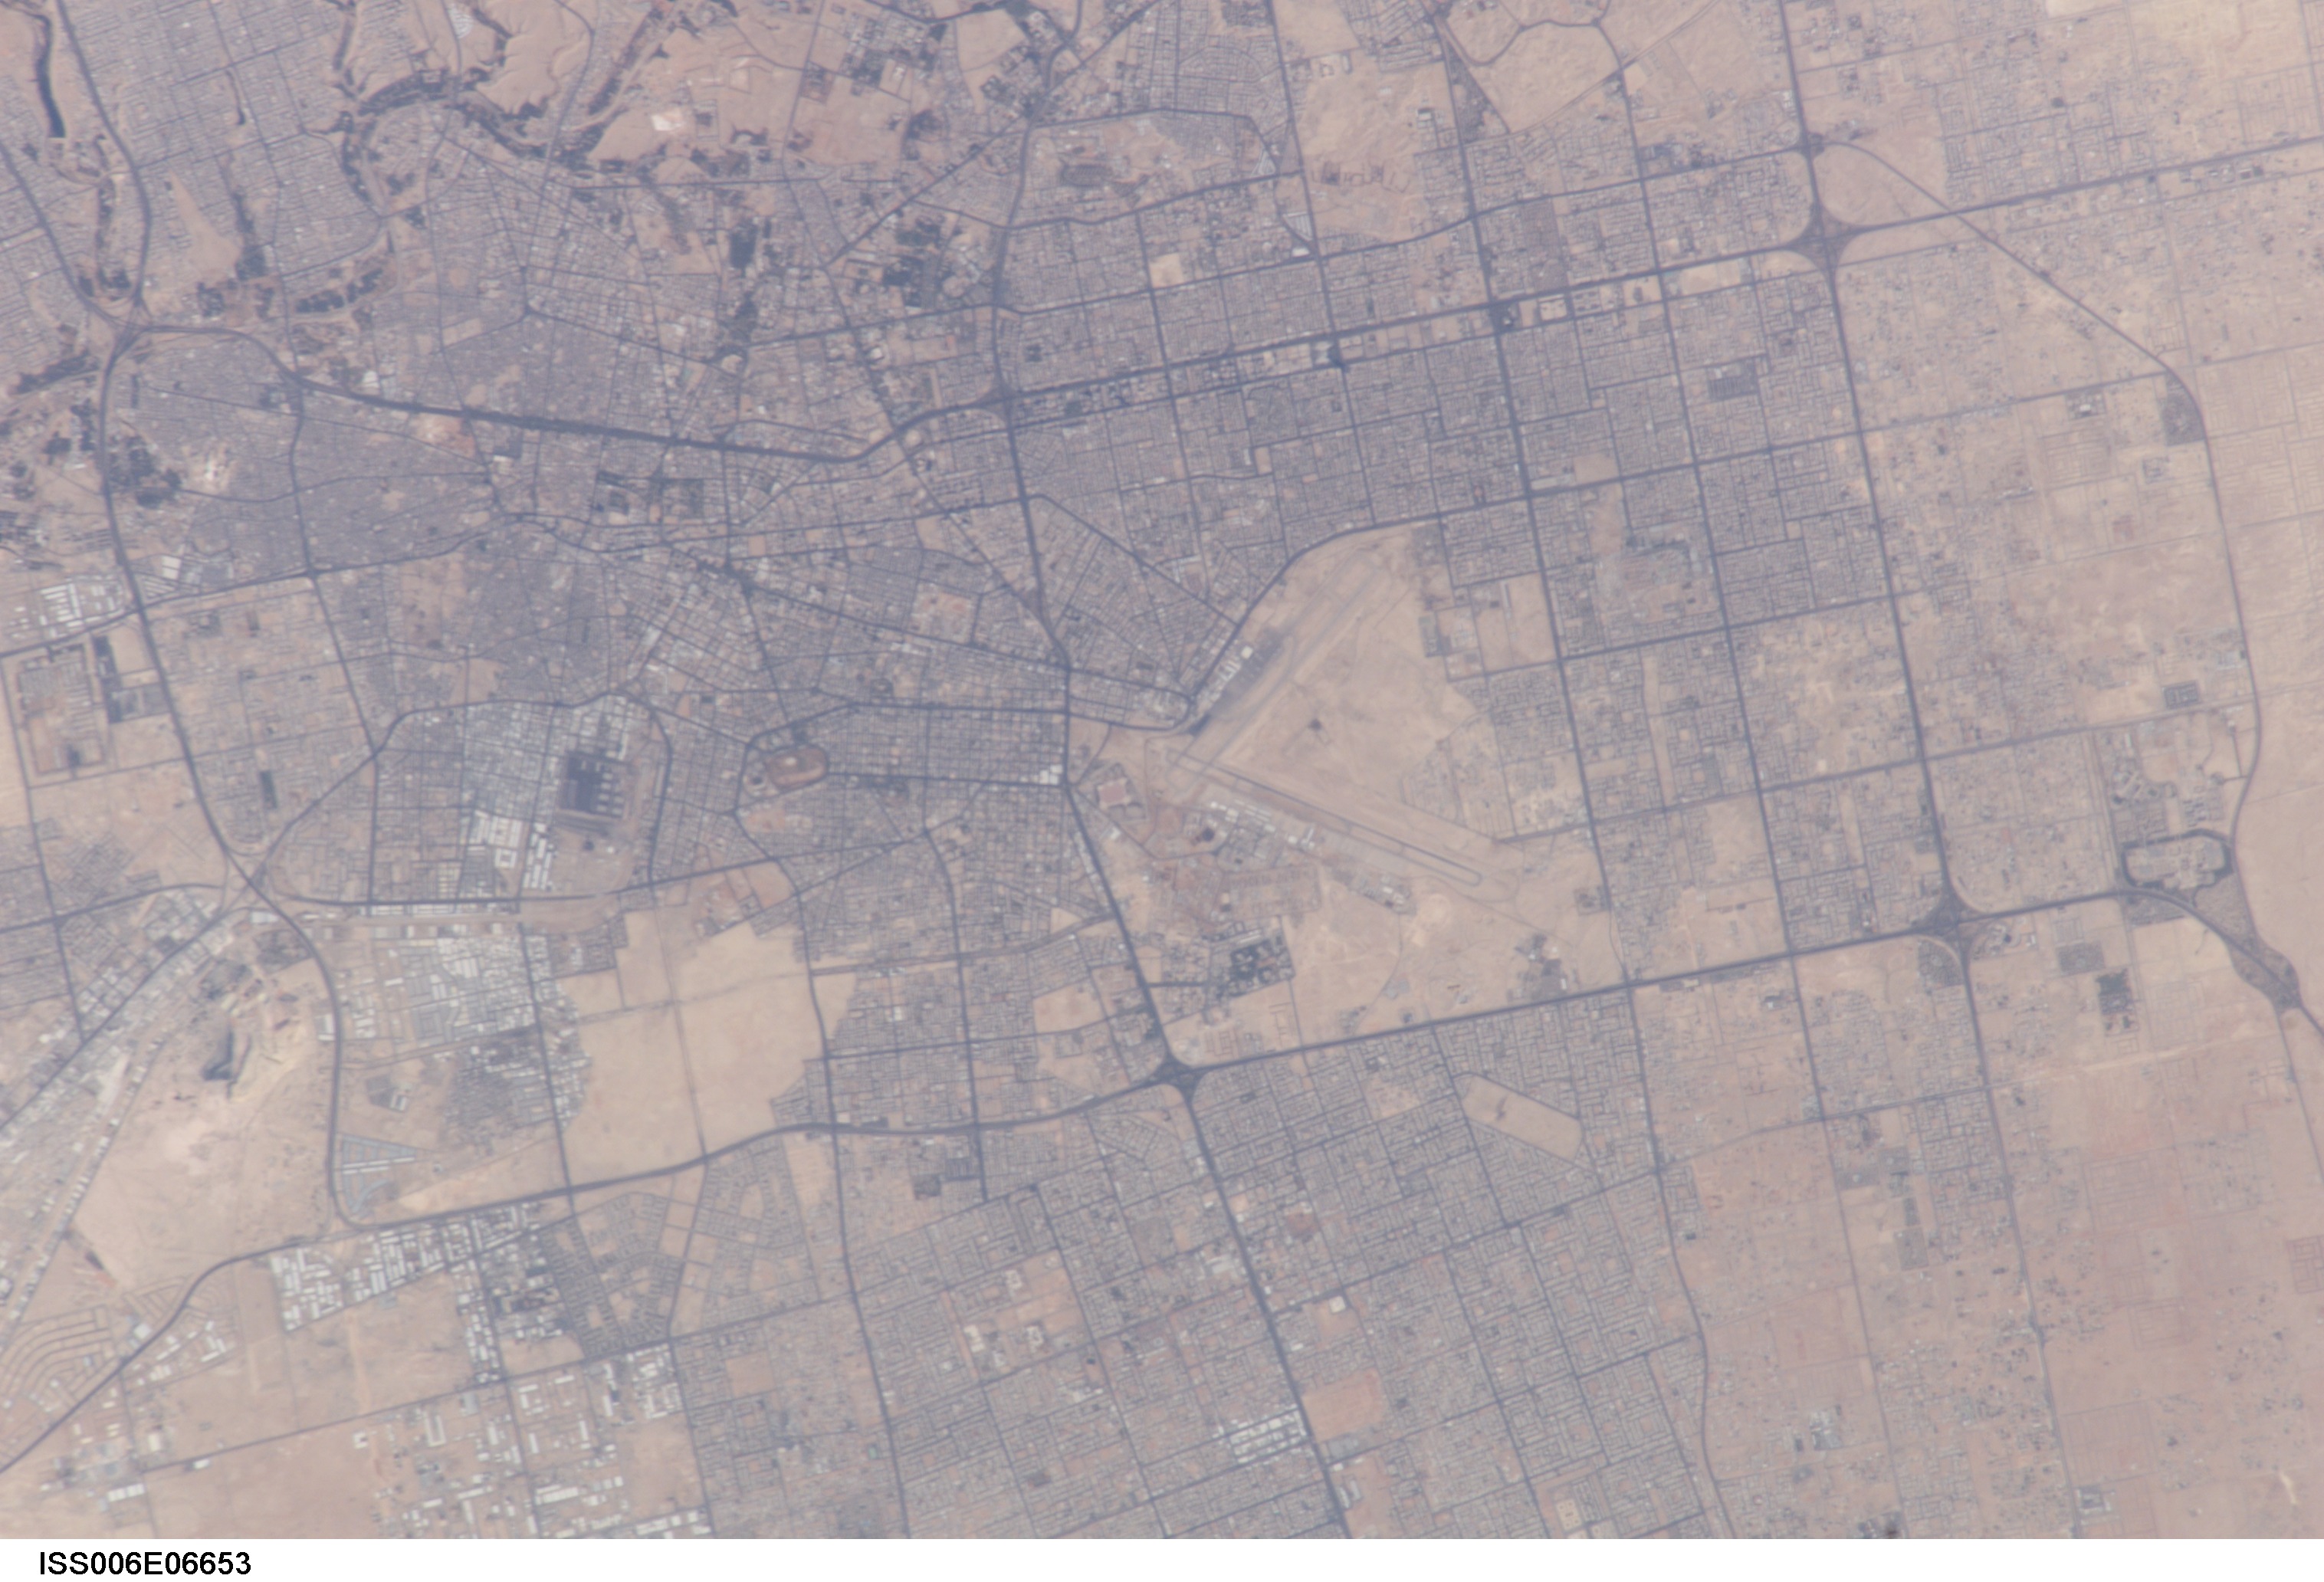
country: SAUDI ARABIA
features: AR RIYAD, INTERNATIONAL AIRPORT
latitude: 24.5
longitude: 46.5
